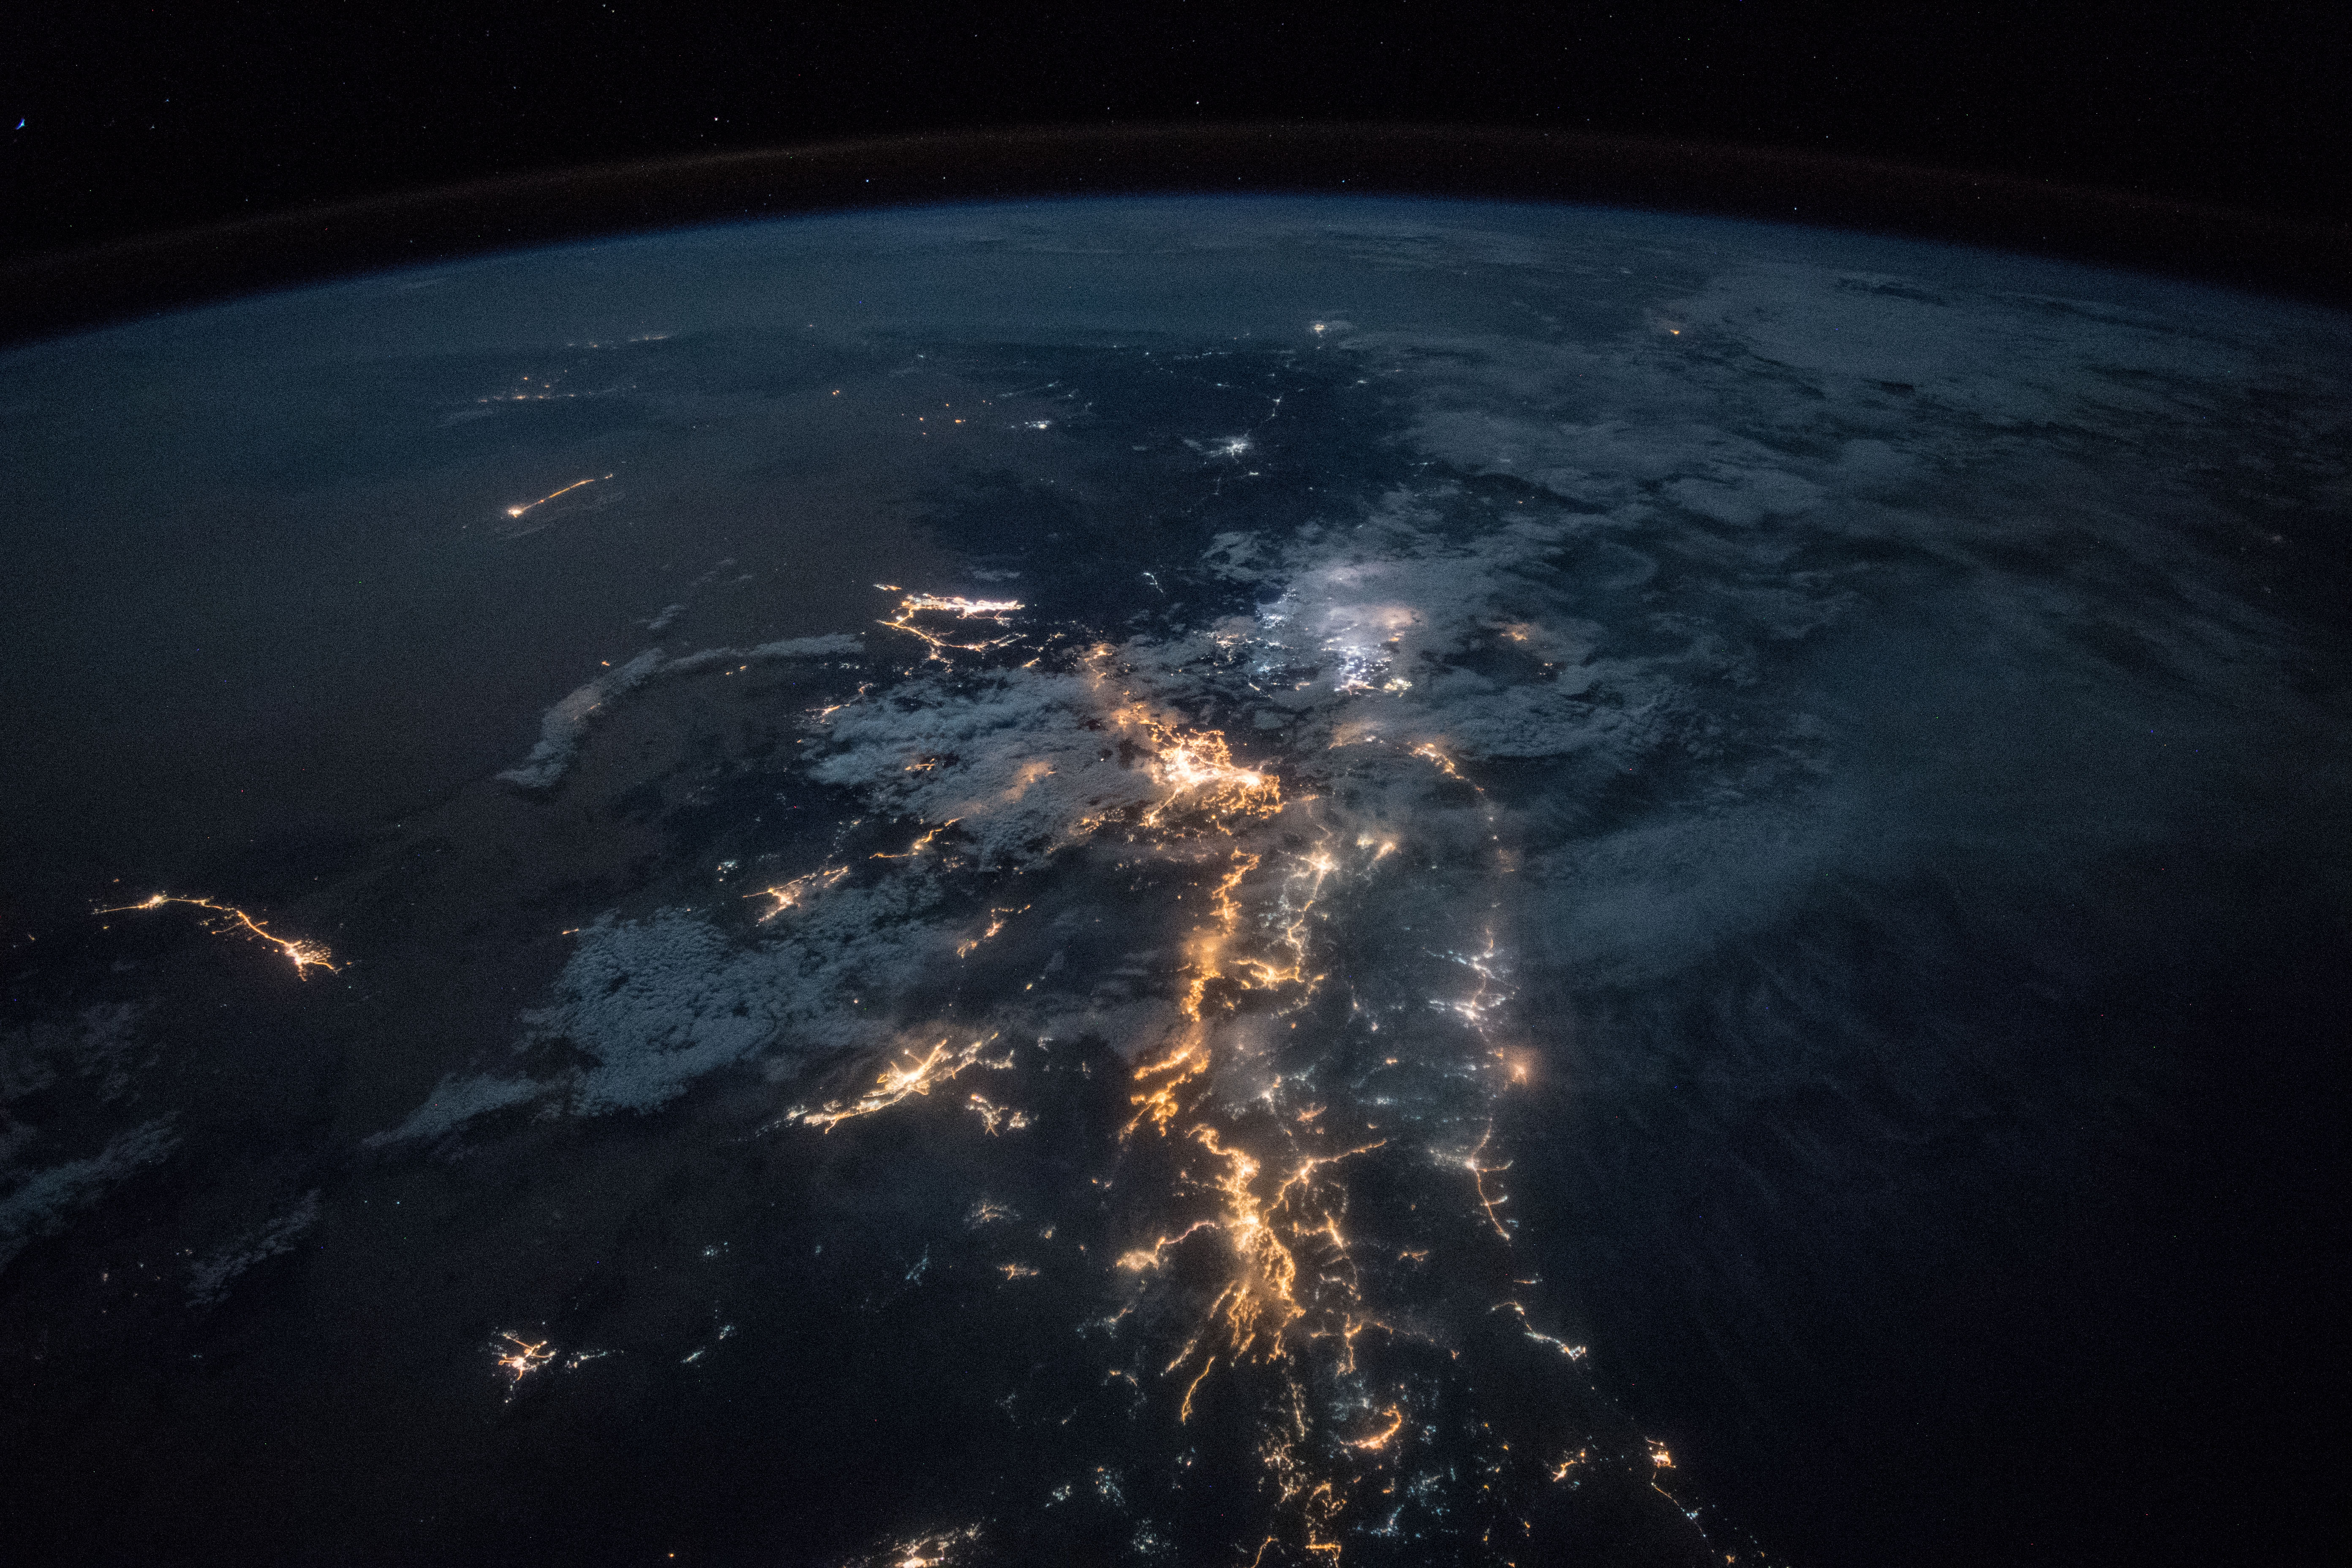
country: SAUDI ARABIA
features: ASIR MOUNTAINS, RED SEA, ABHA CITY, JAZAN CITY, MUHAYIL CITY, BARIQ CITY, AL NAMAS CITY, GULF OF ADEN, NIGHT, EARTH LIMB
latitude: 19.0
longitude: 43.0
